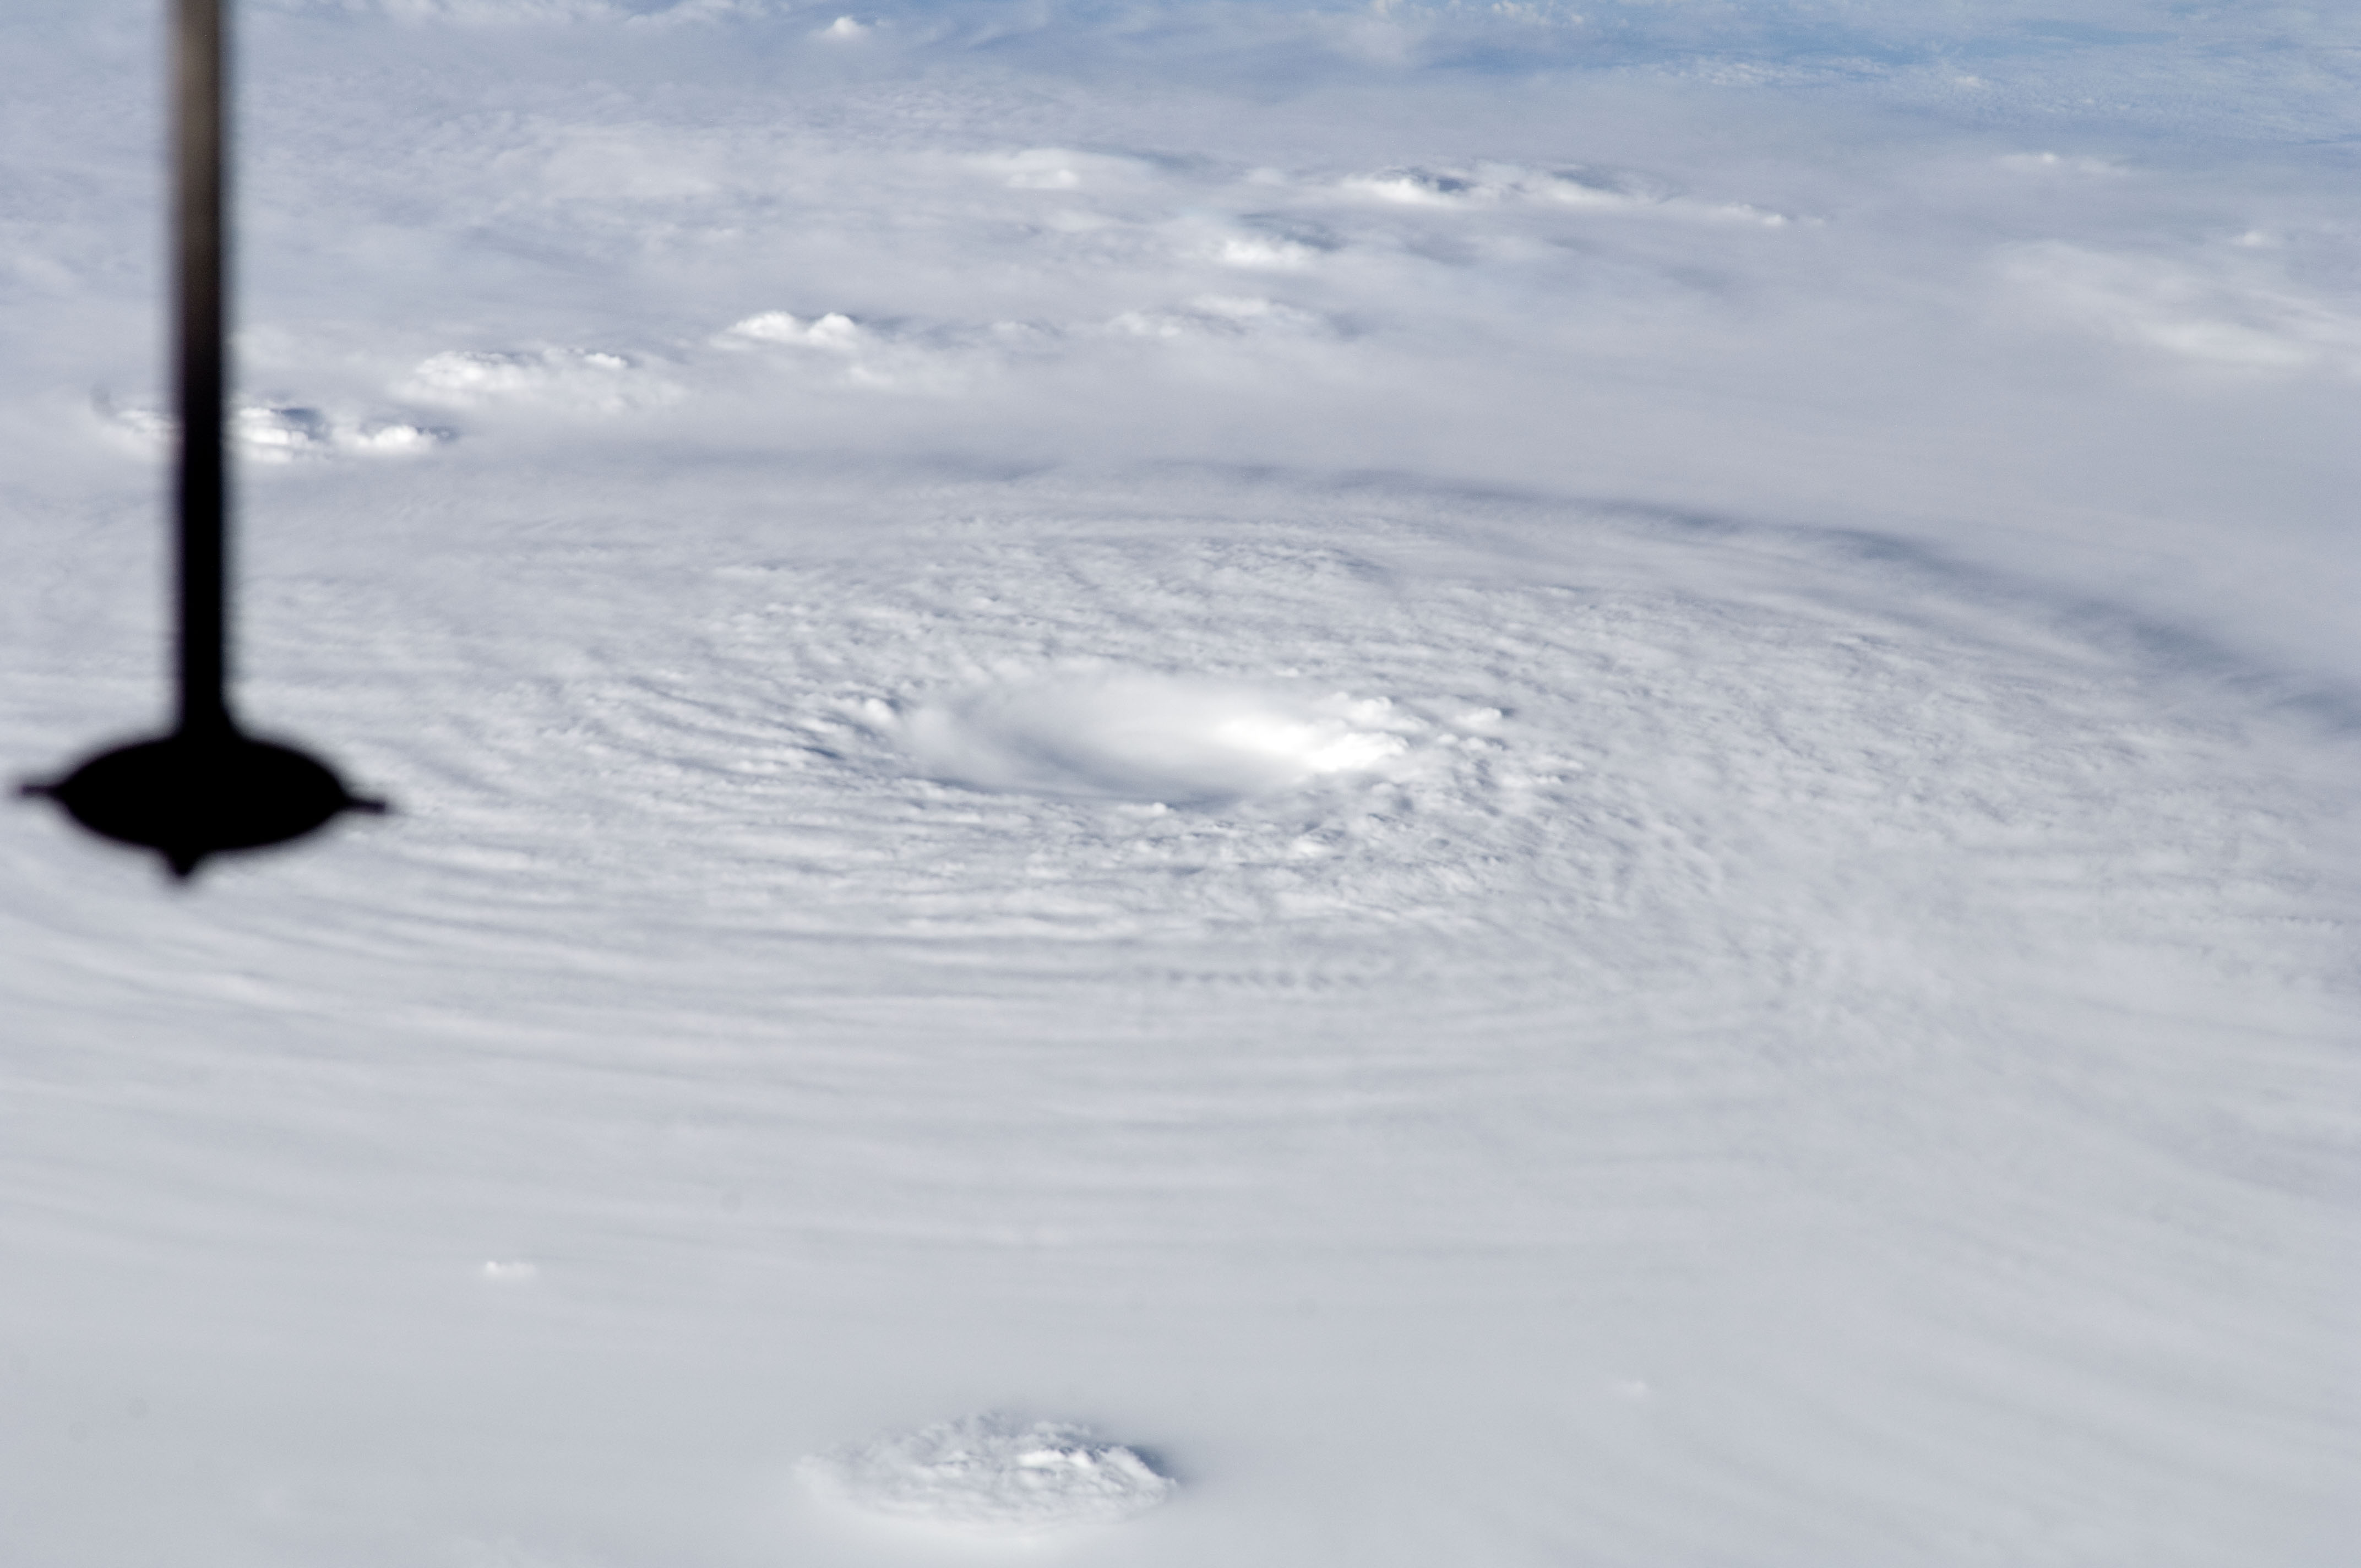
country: PACIFIC OCEAN
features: PAN-SUPER TYPHOON BOPHA, EYE FEATURE, ISS
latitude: 6.0
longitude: 137.7
